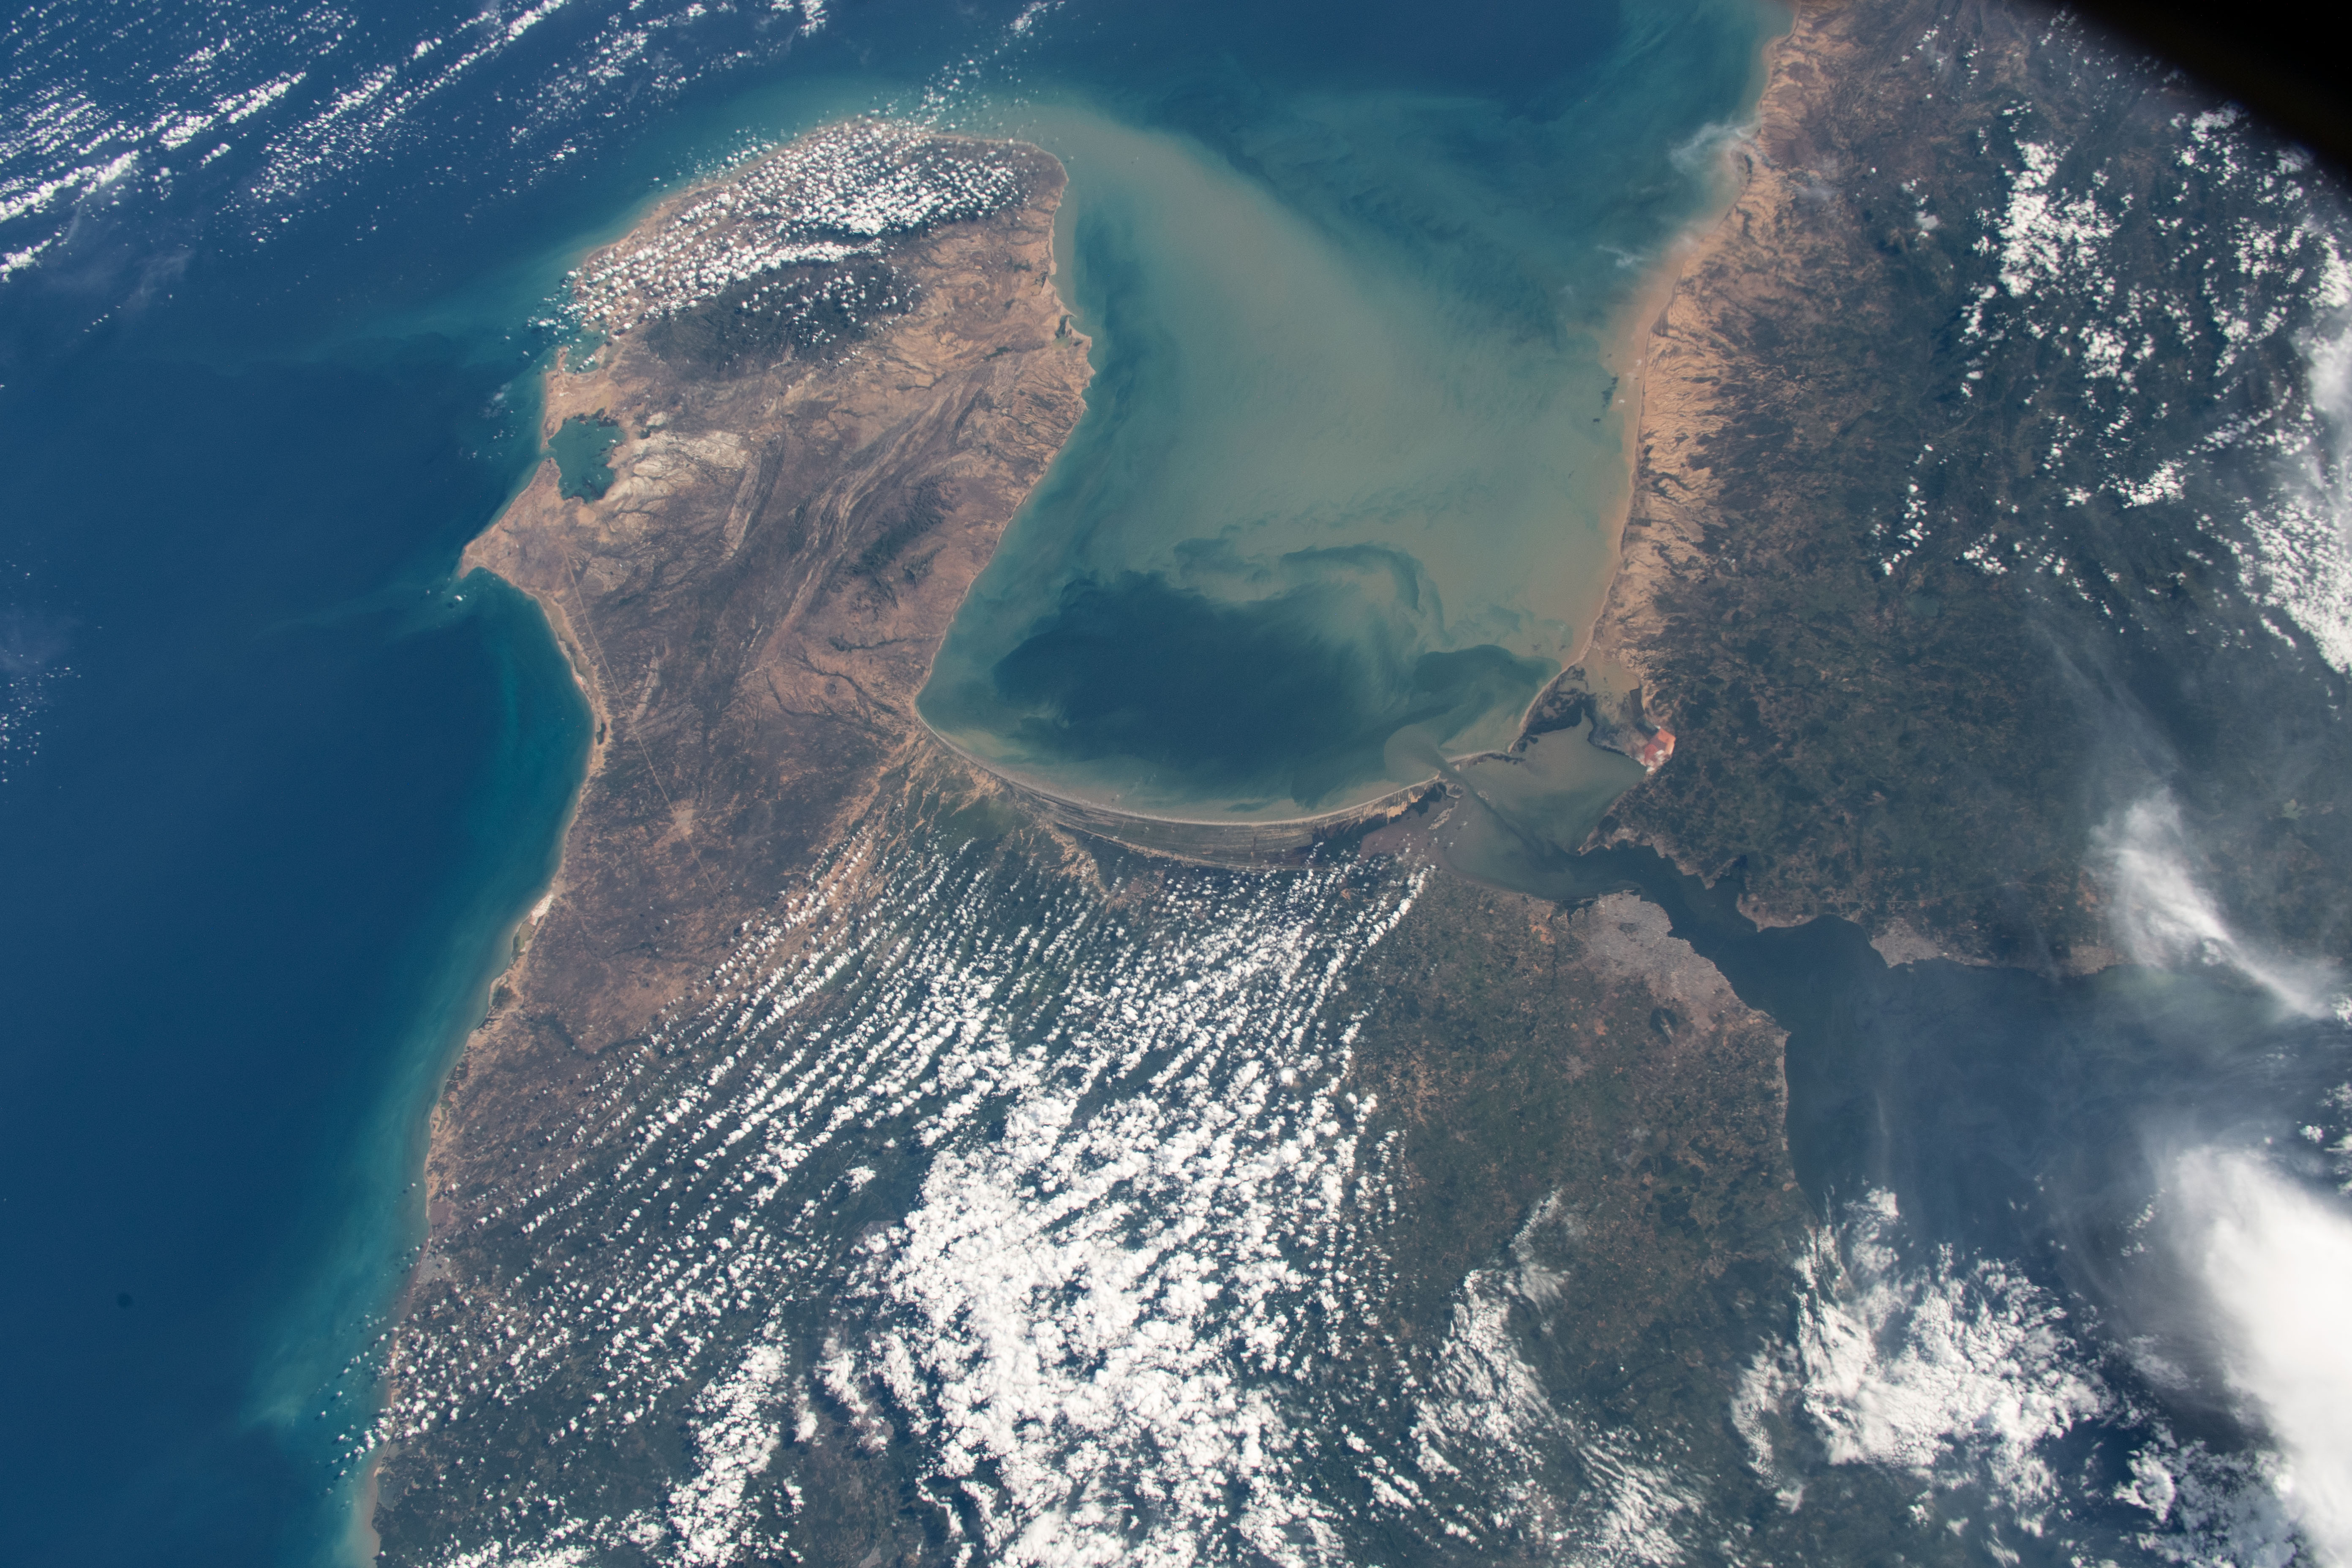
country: VENEZUELA
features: GULF OF VENEZUELA, LAKE MARACAIBO
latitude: 11.0
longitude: -72.0
